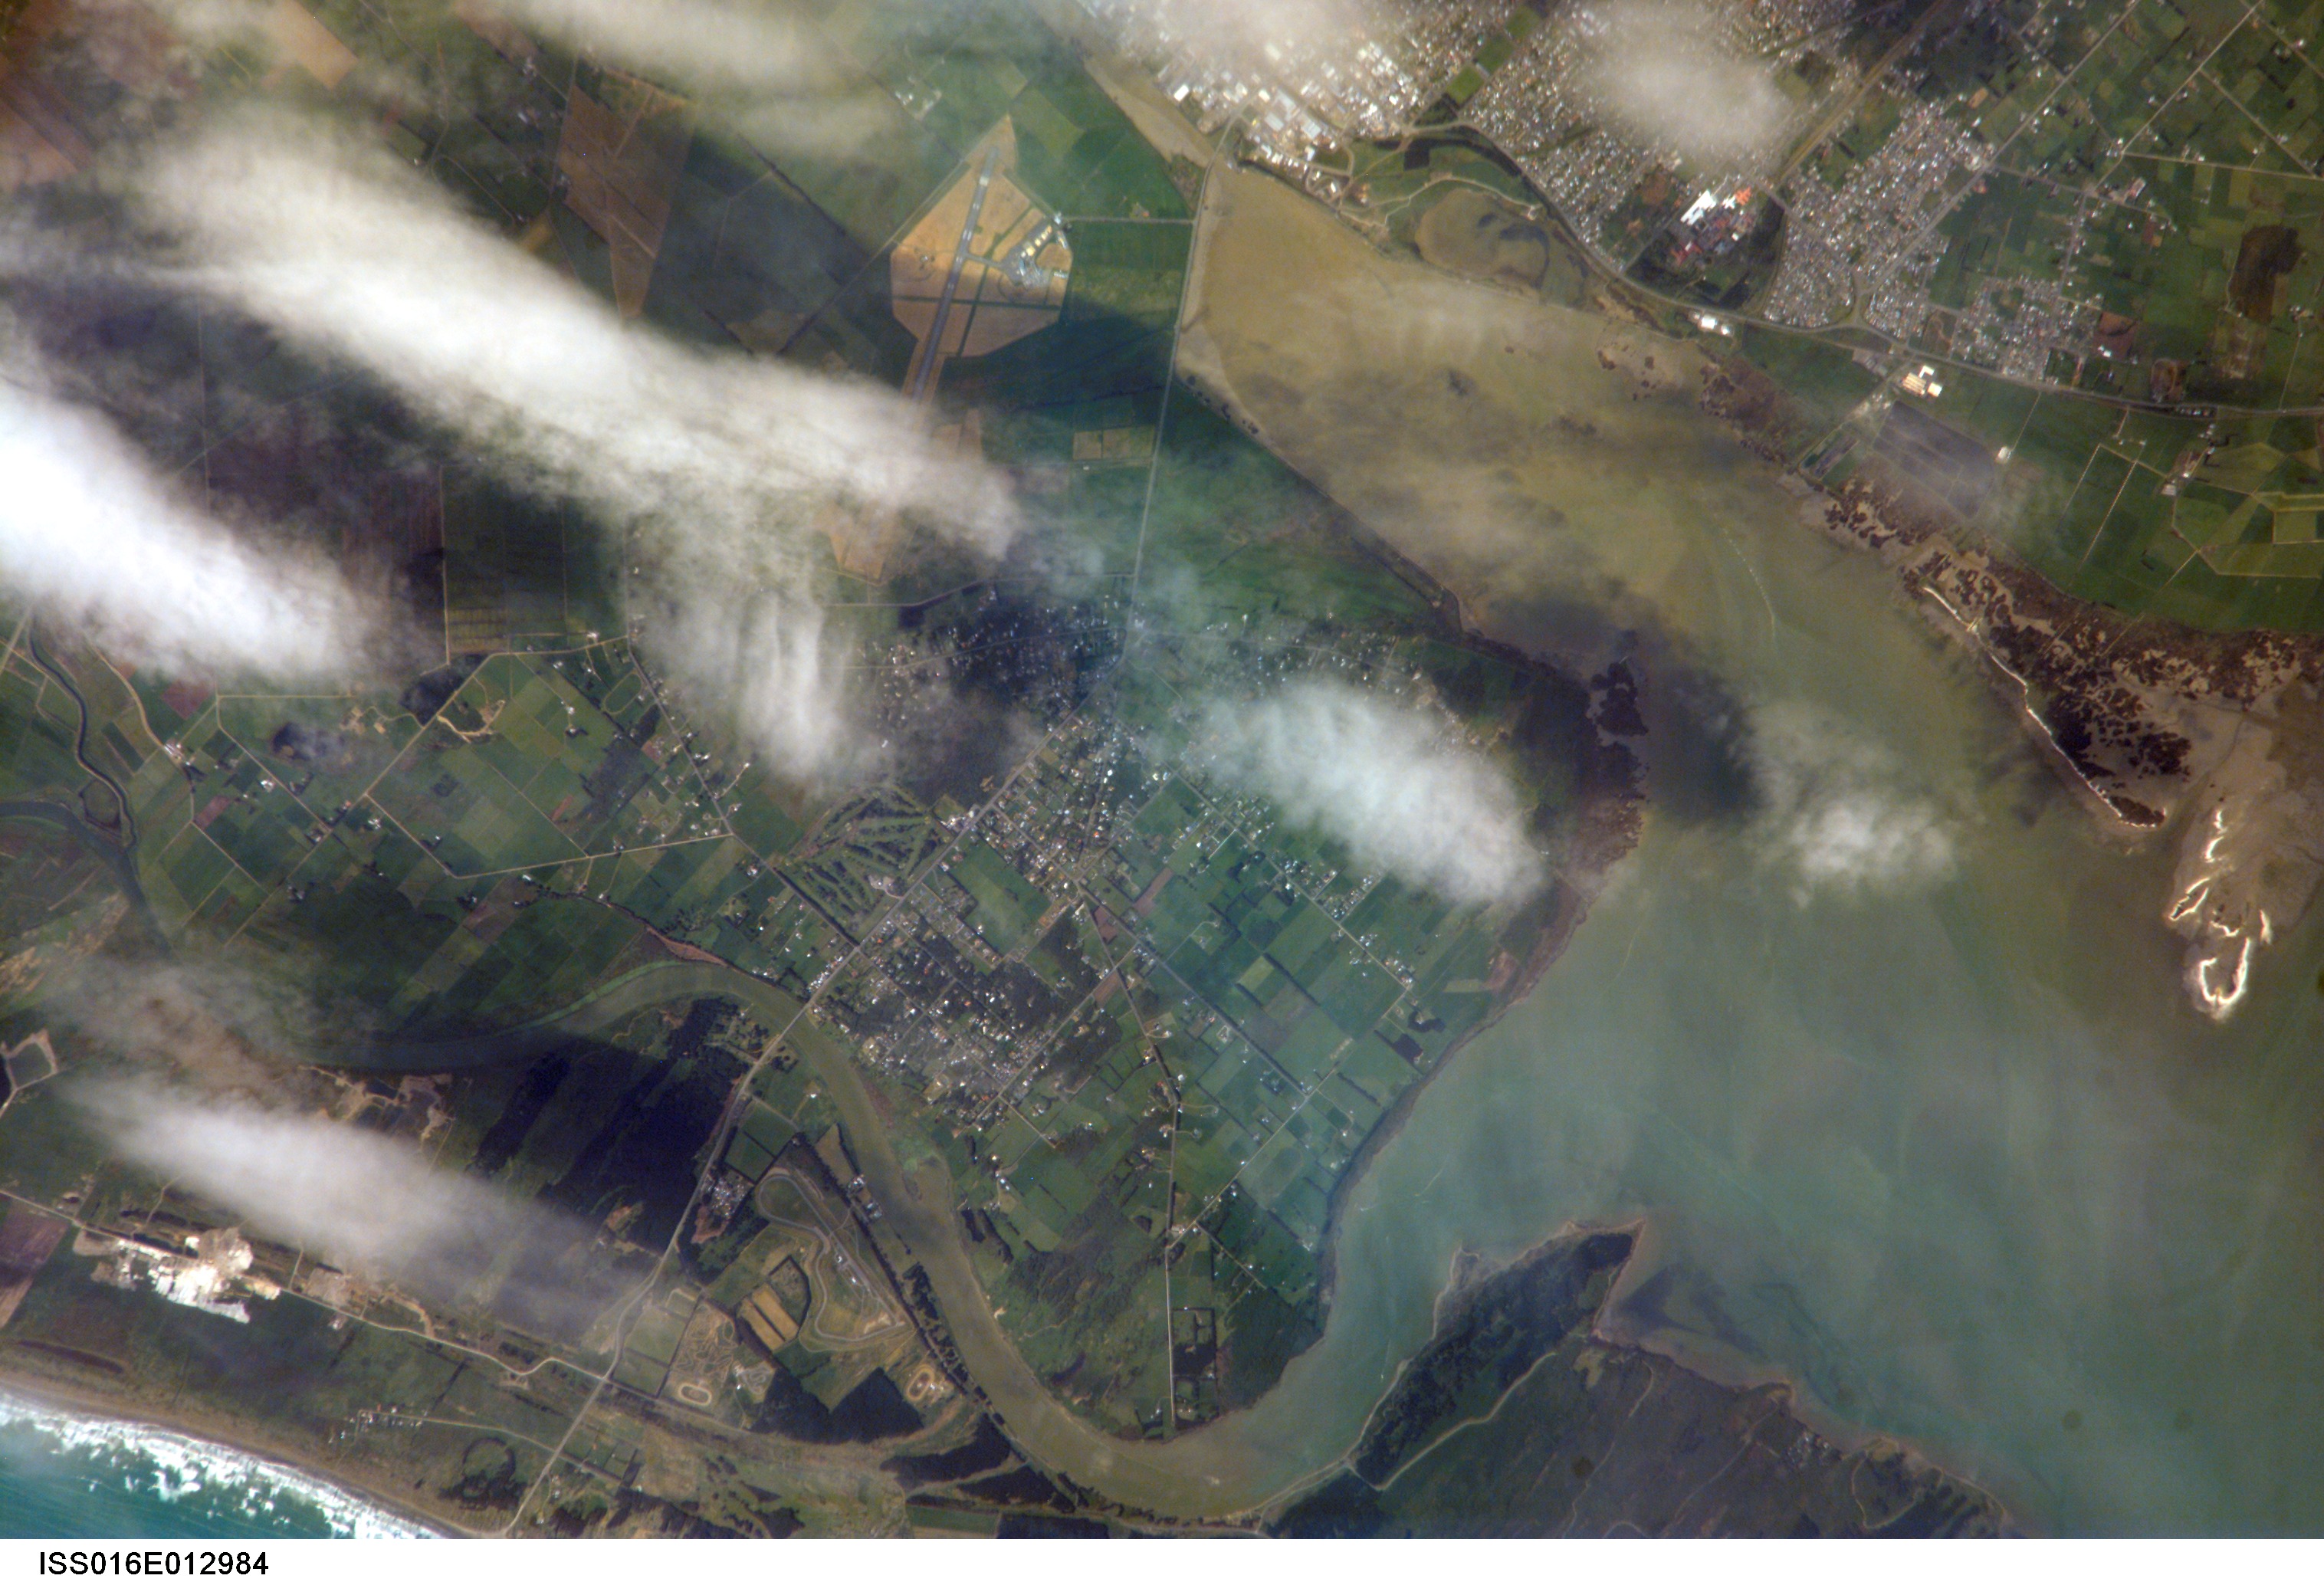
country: NEW ZEALAND-SI
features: NEW R. ESTUARY, INVERCARGILL, AGR.
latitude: -46.4
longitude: 168.3
